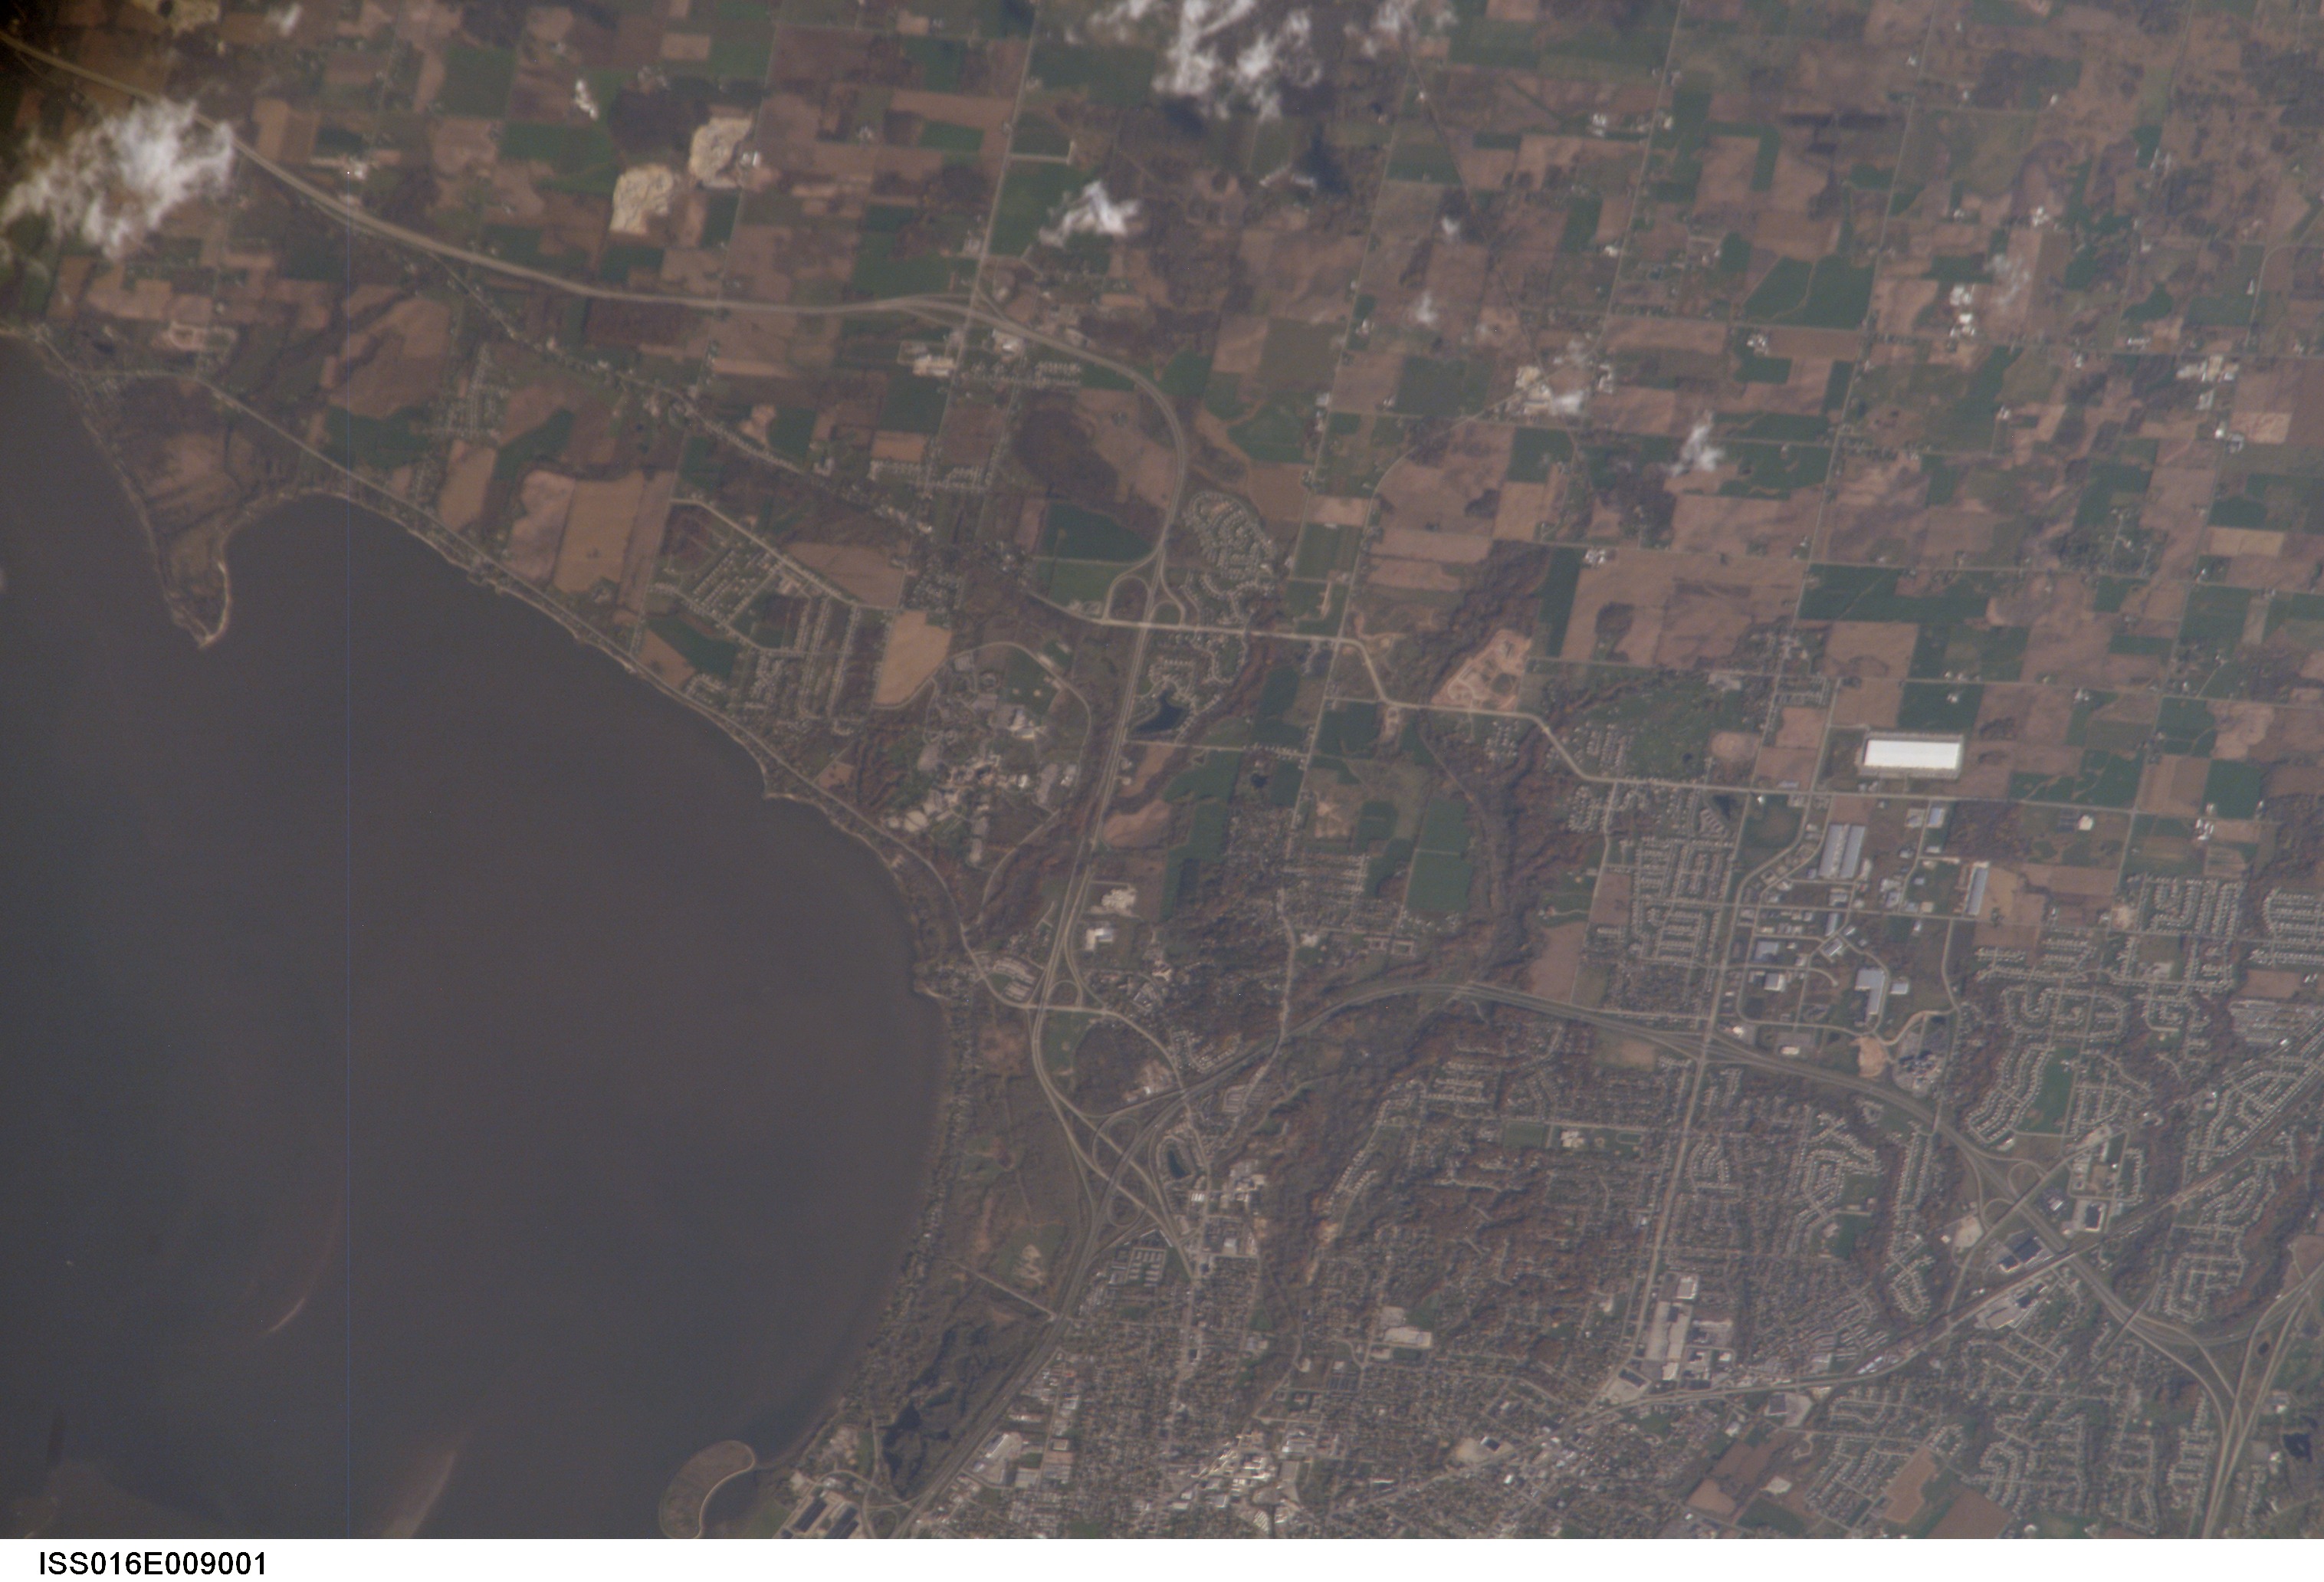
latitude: 44.5
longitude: -87.9
